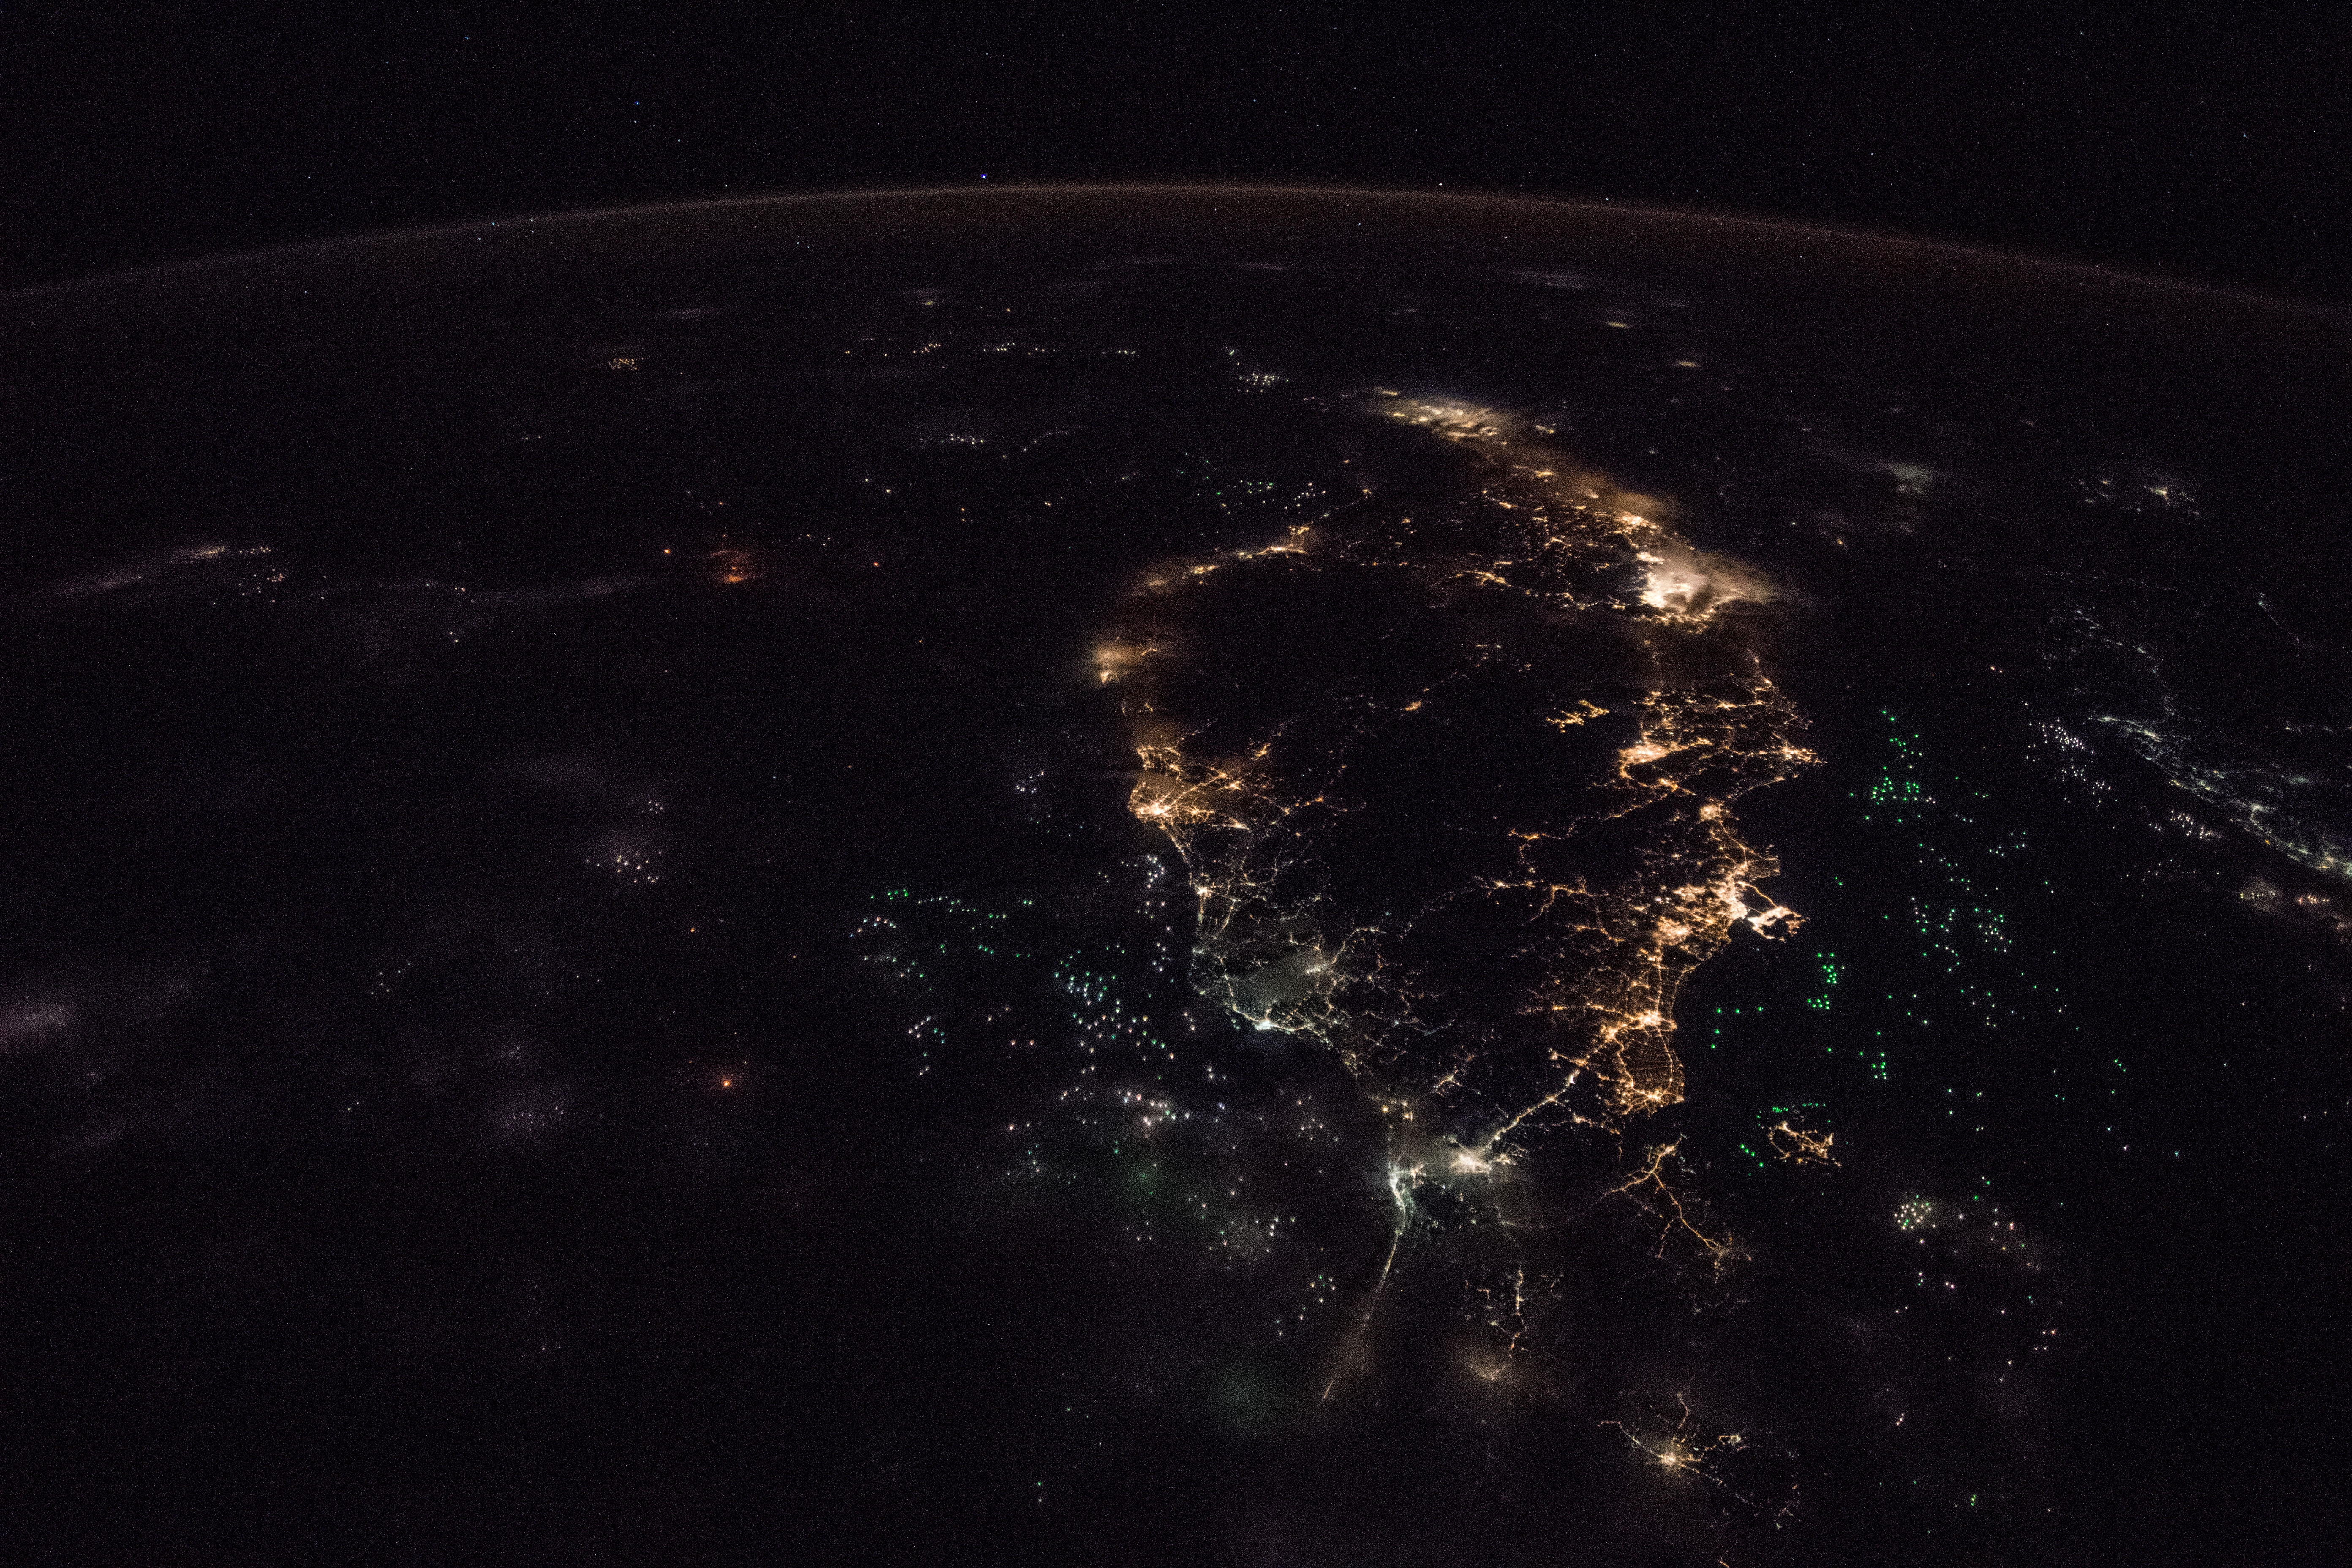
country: MALAYSIA
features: MALAYSIA, SOUTH OF TAILAND
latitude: 5.5
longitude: 103.0
